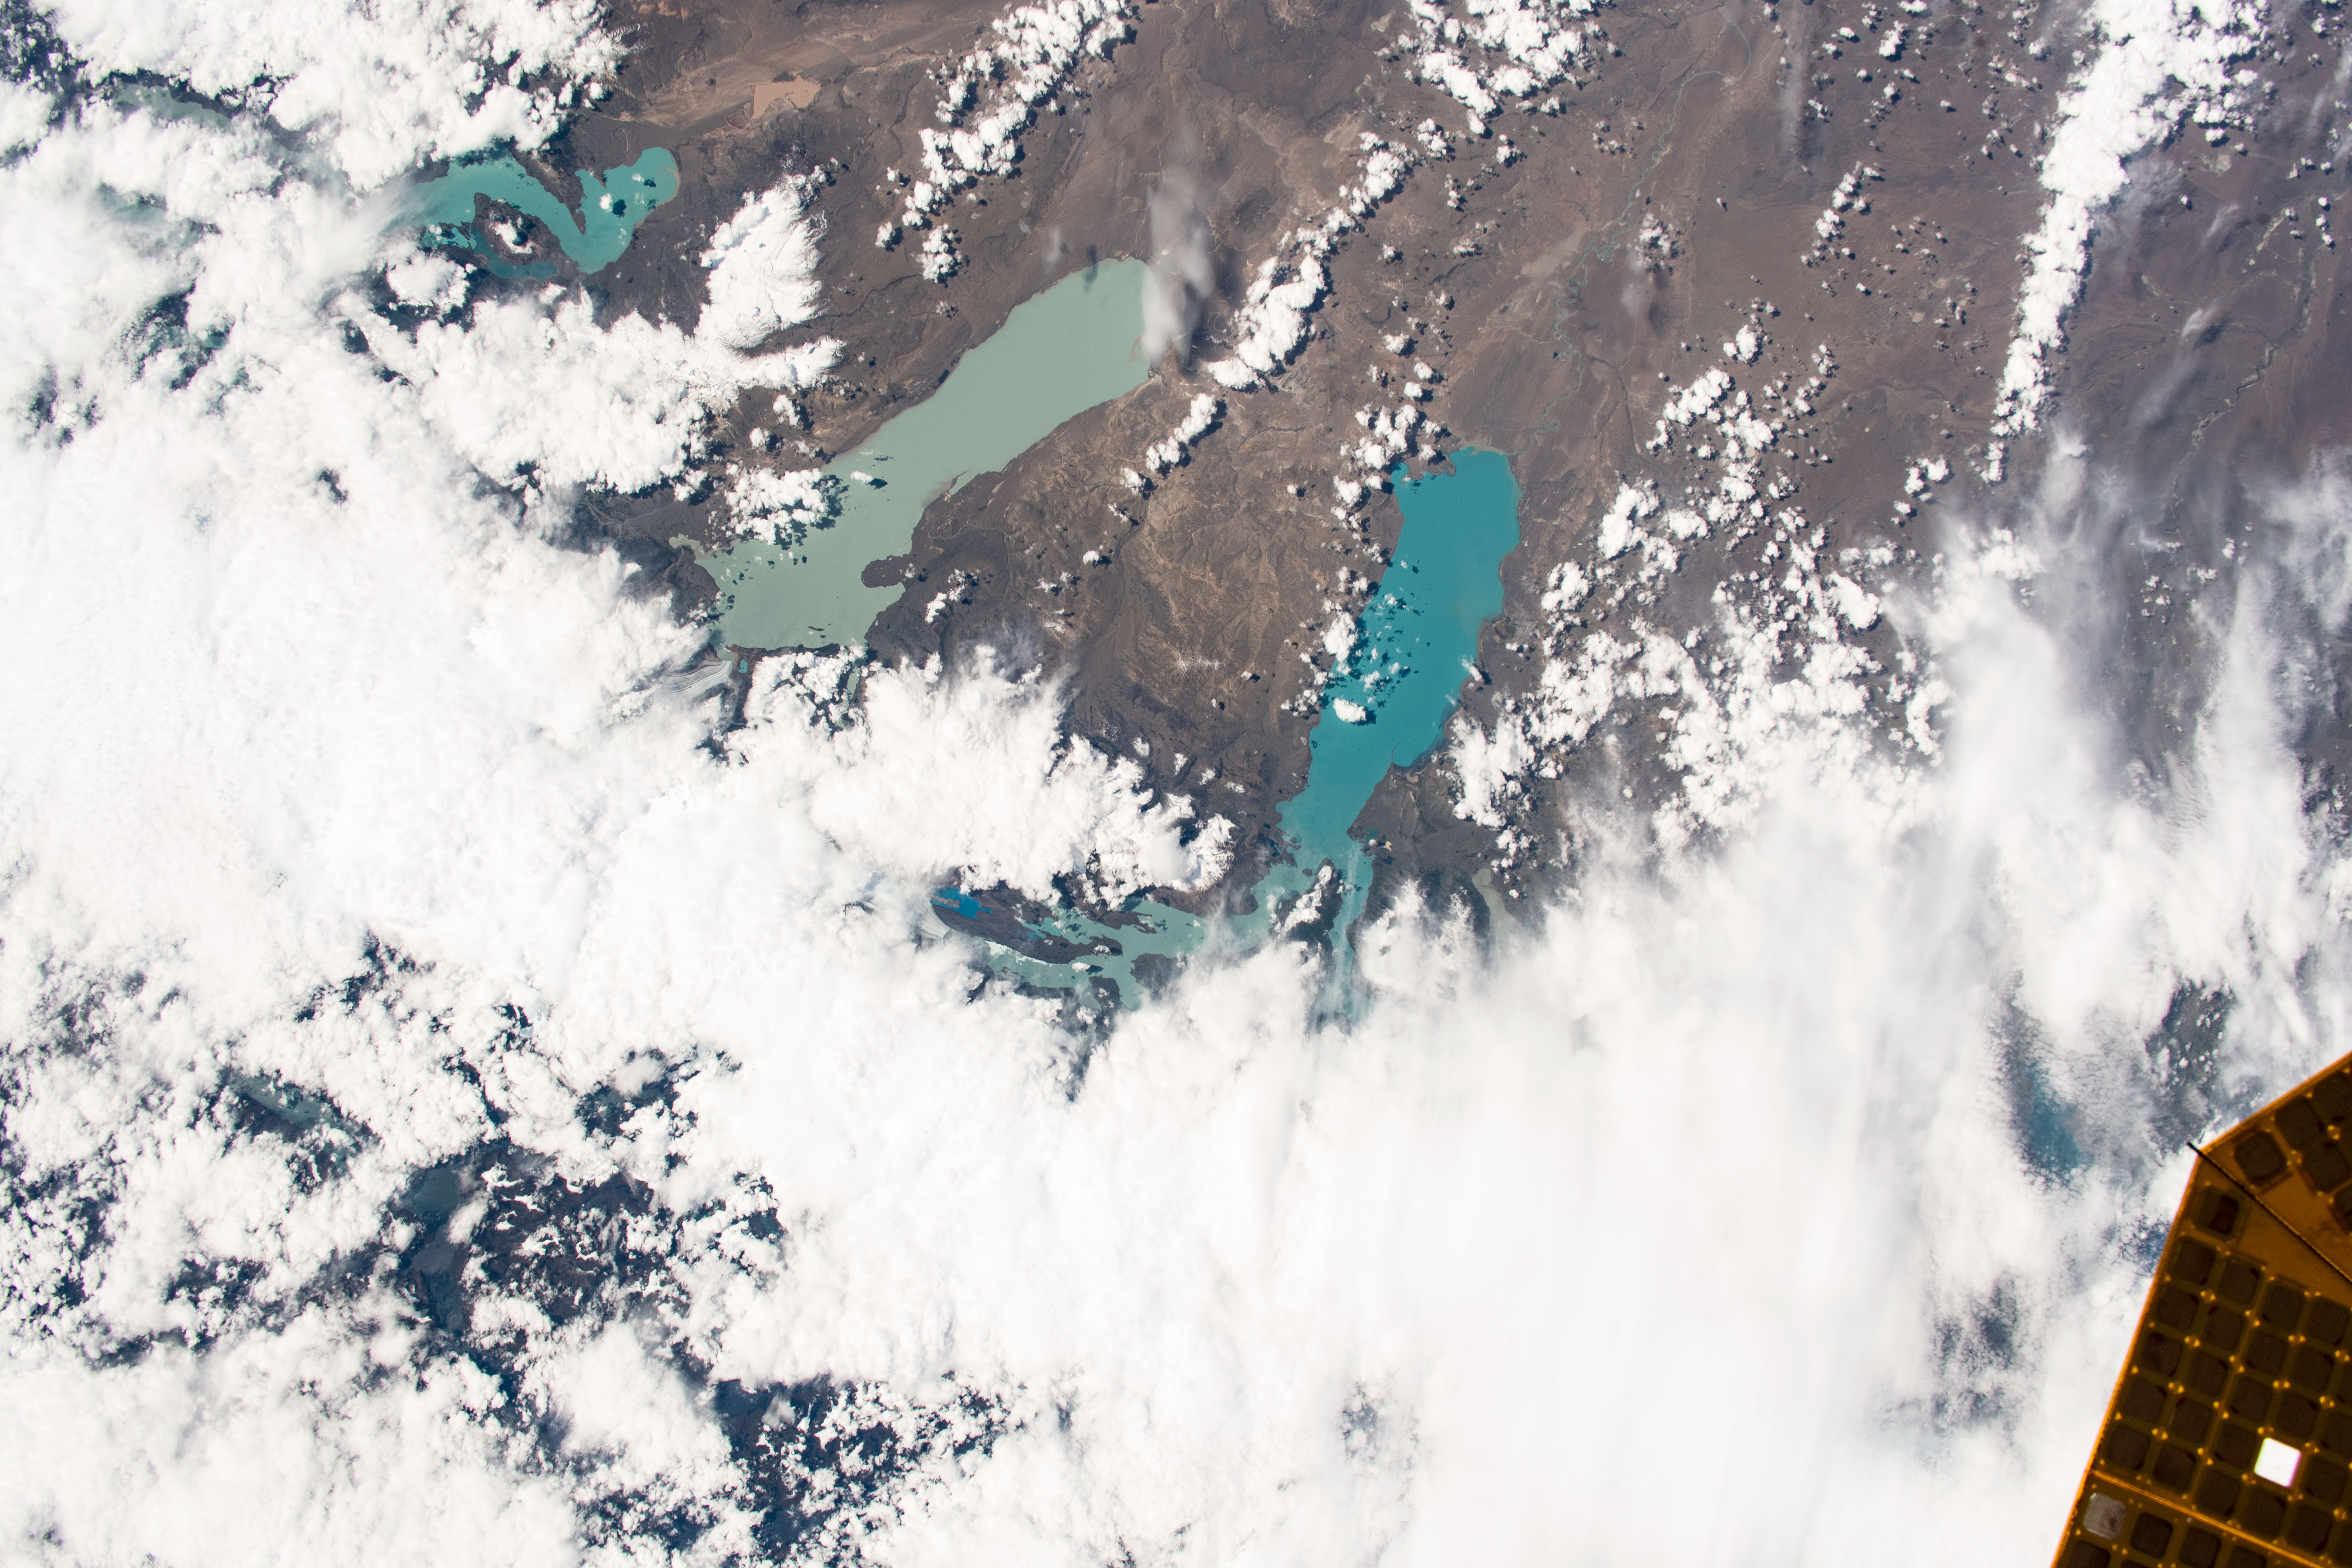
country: ARGENTINA
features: VIEDMA LAKE, ARGENTINO LAKE
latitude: -50.0
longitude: -73.0
